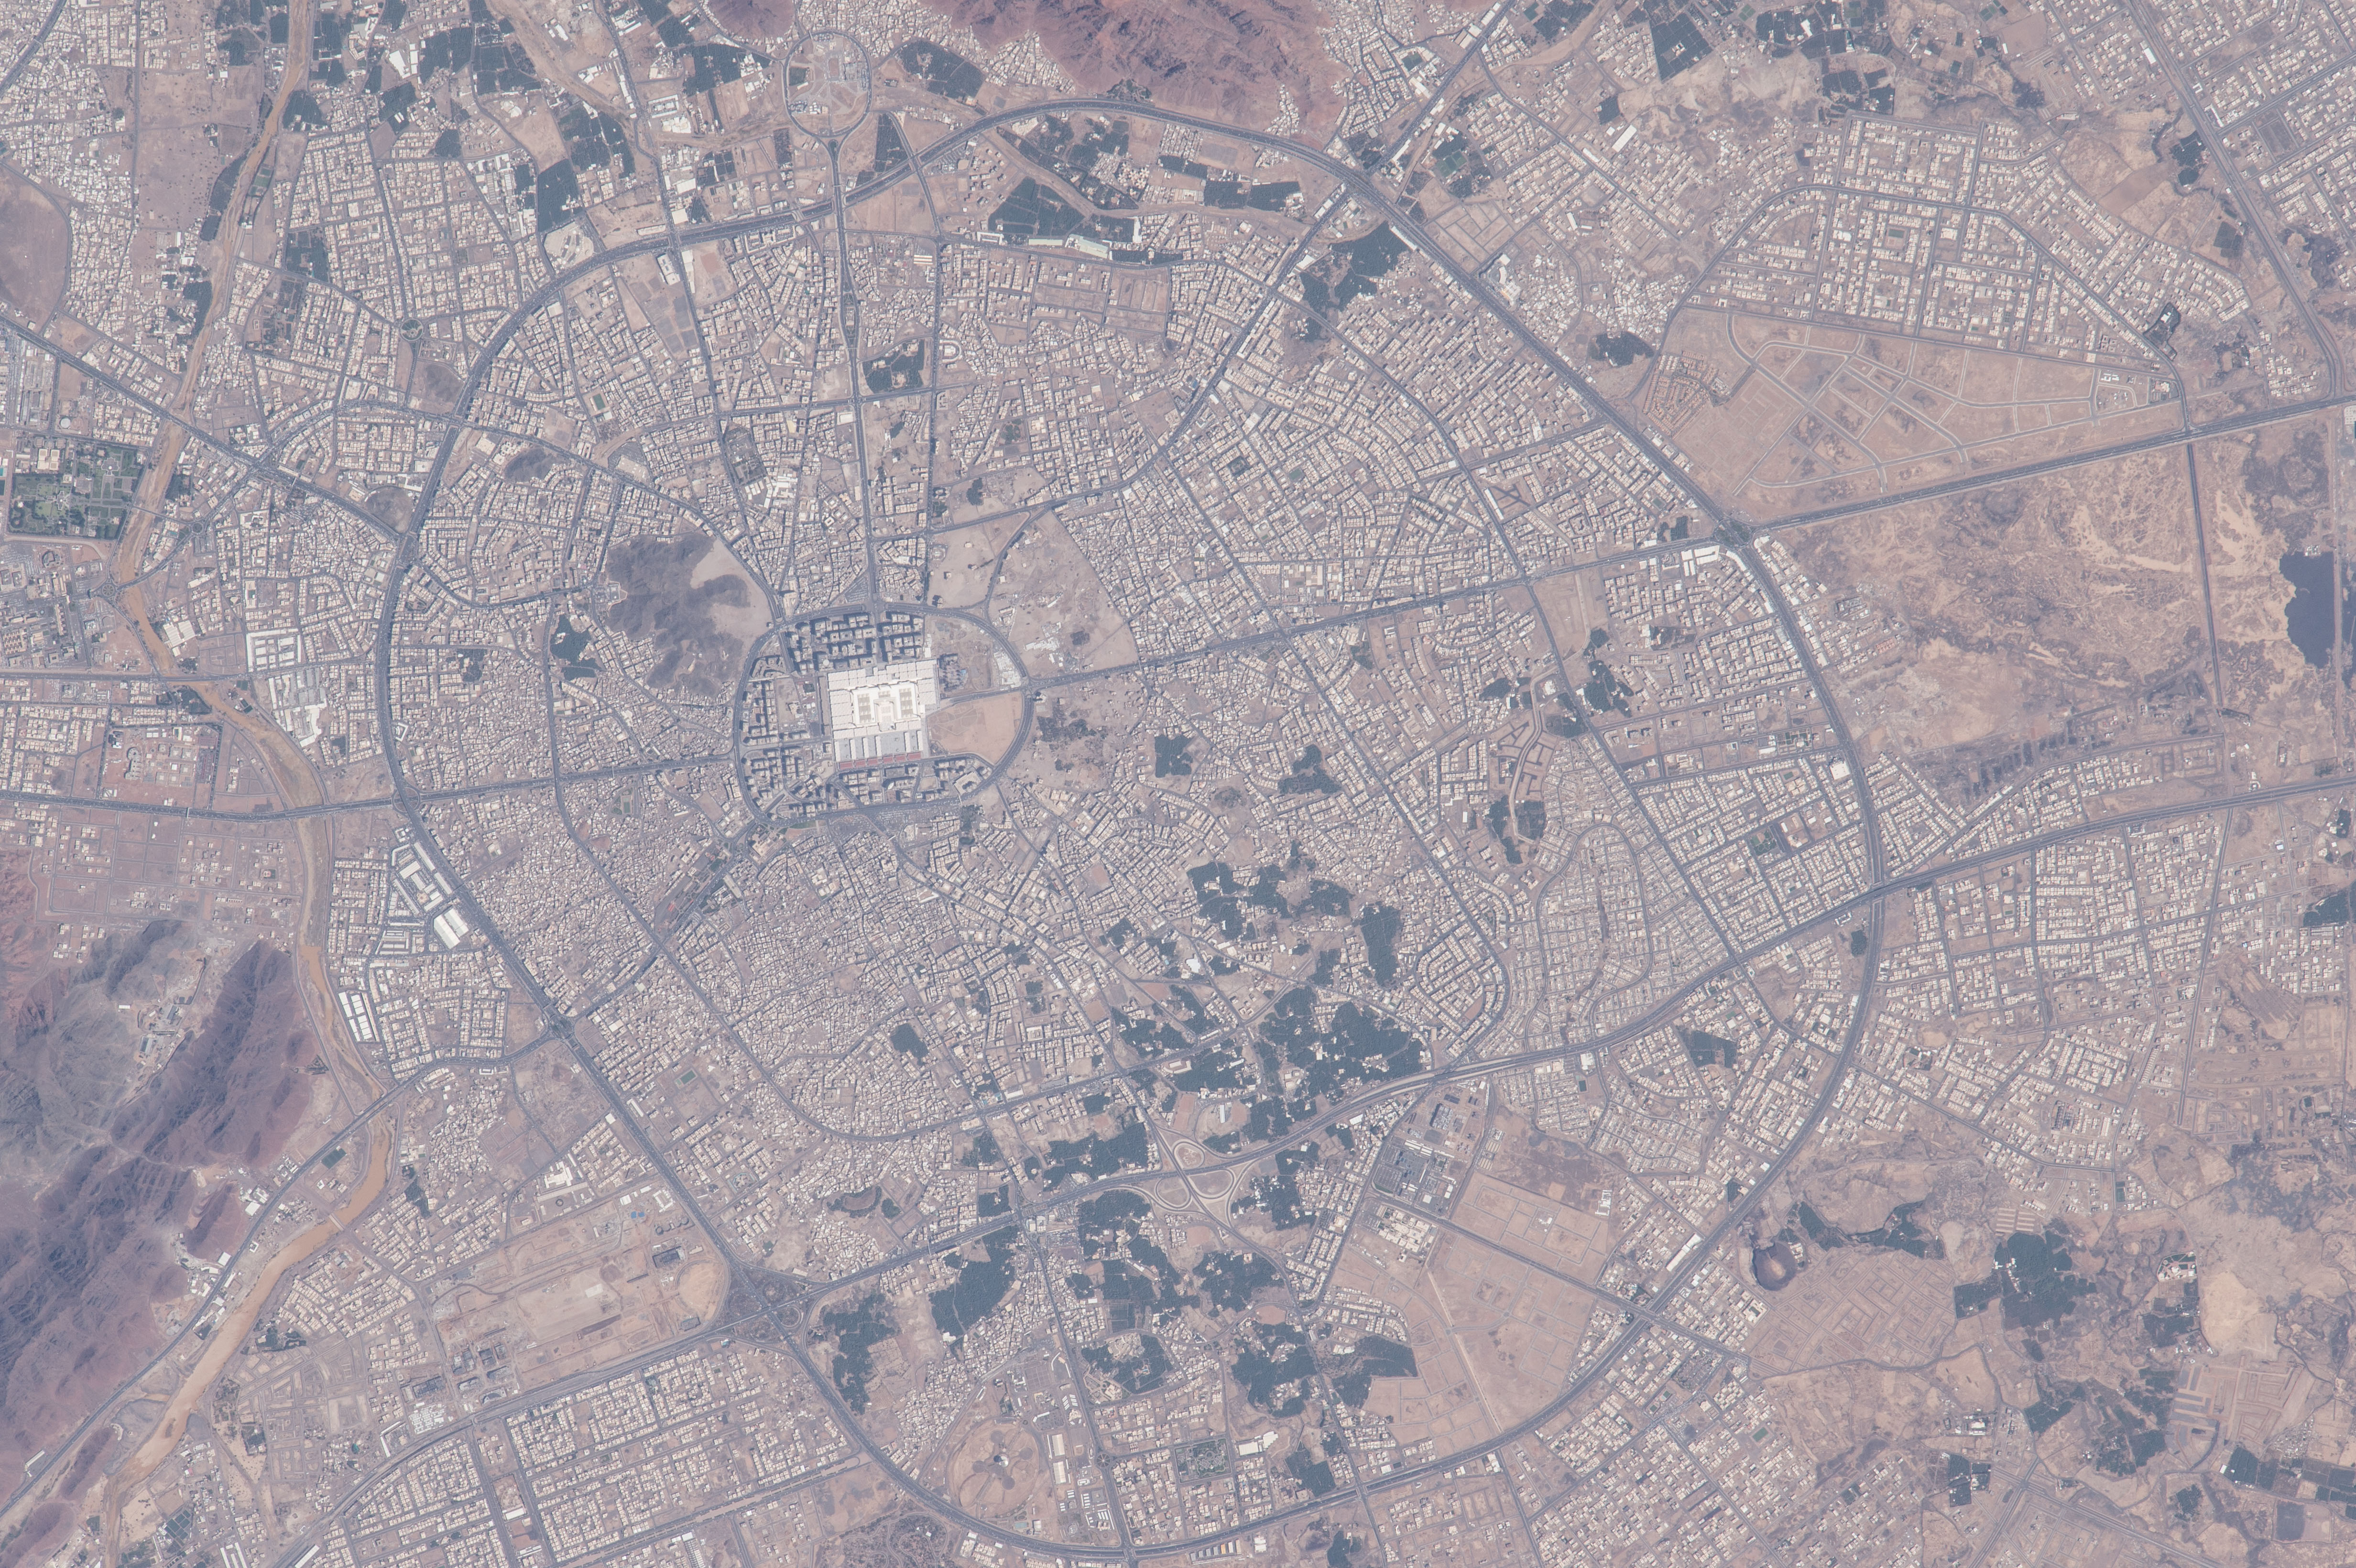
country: SAUDI ARABIA
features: MEDINA, PROPHET'S MOSQUE, ROADS
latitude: 24.4
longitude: 39.6
